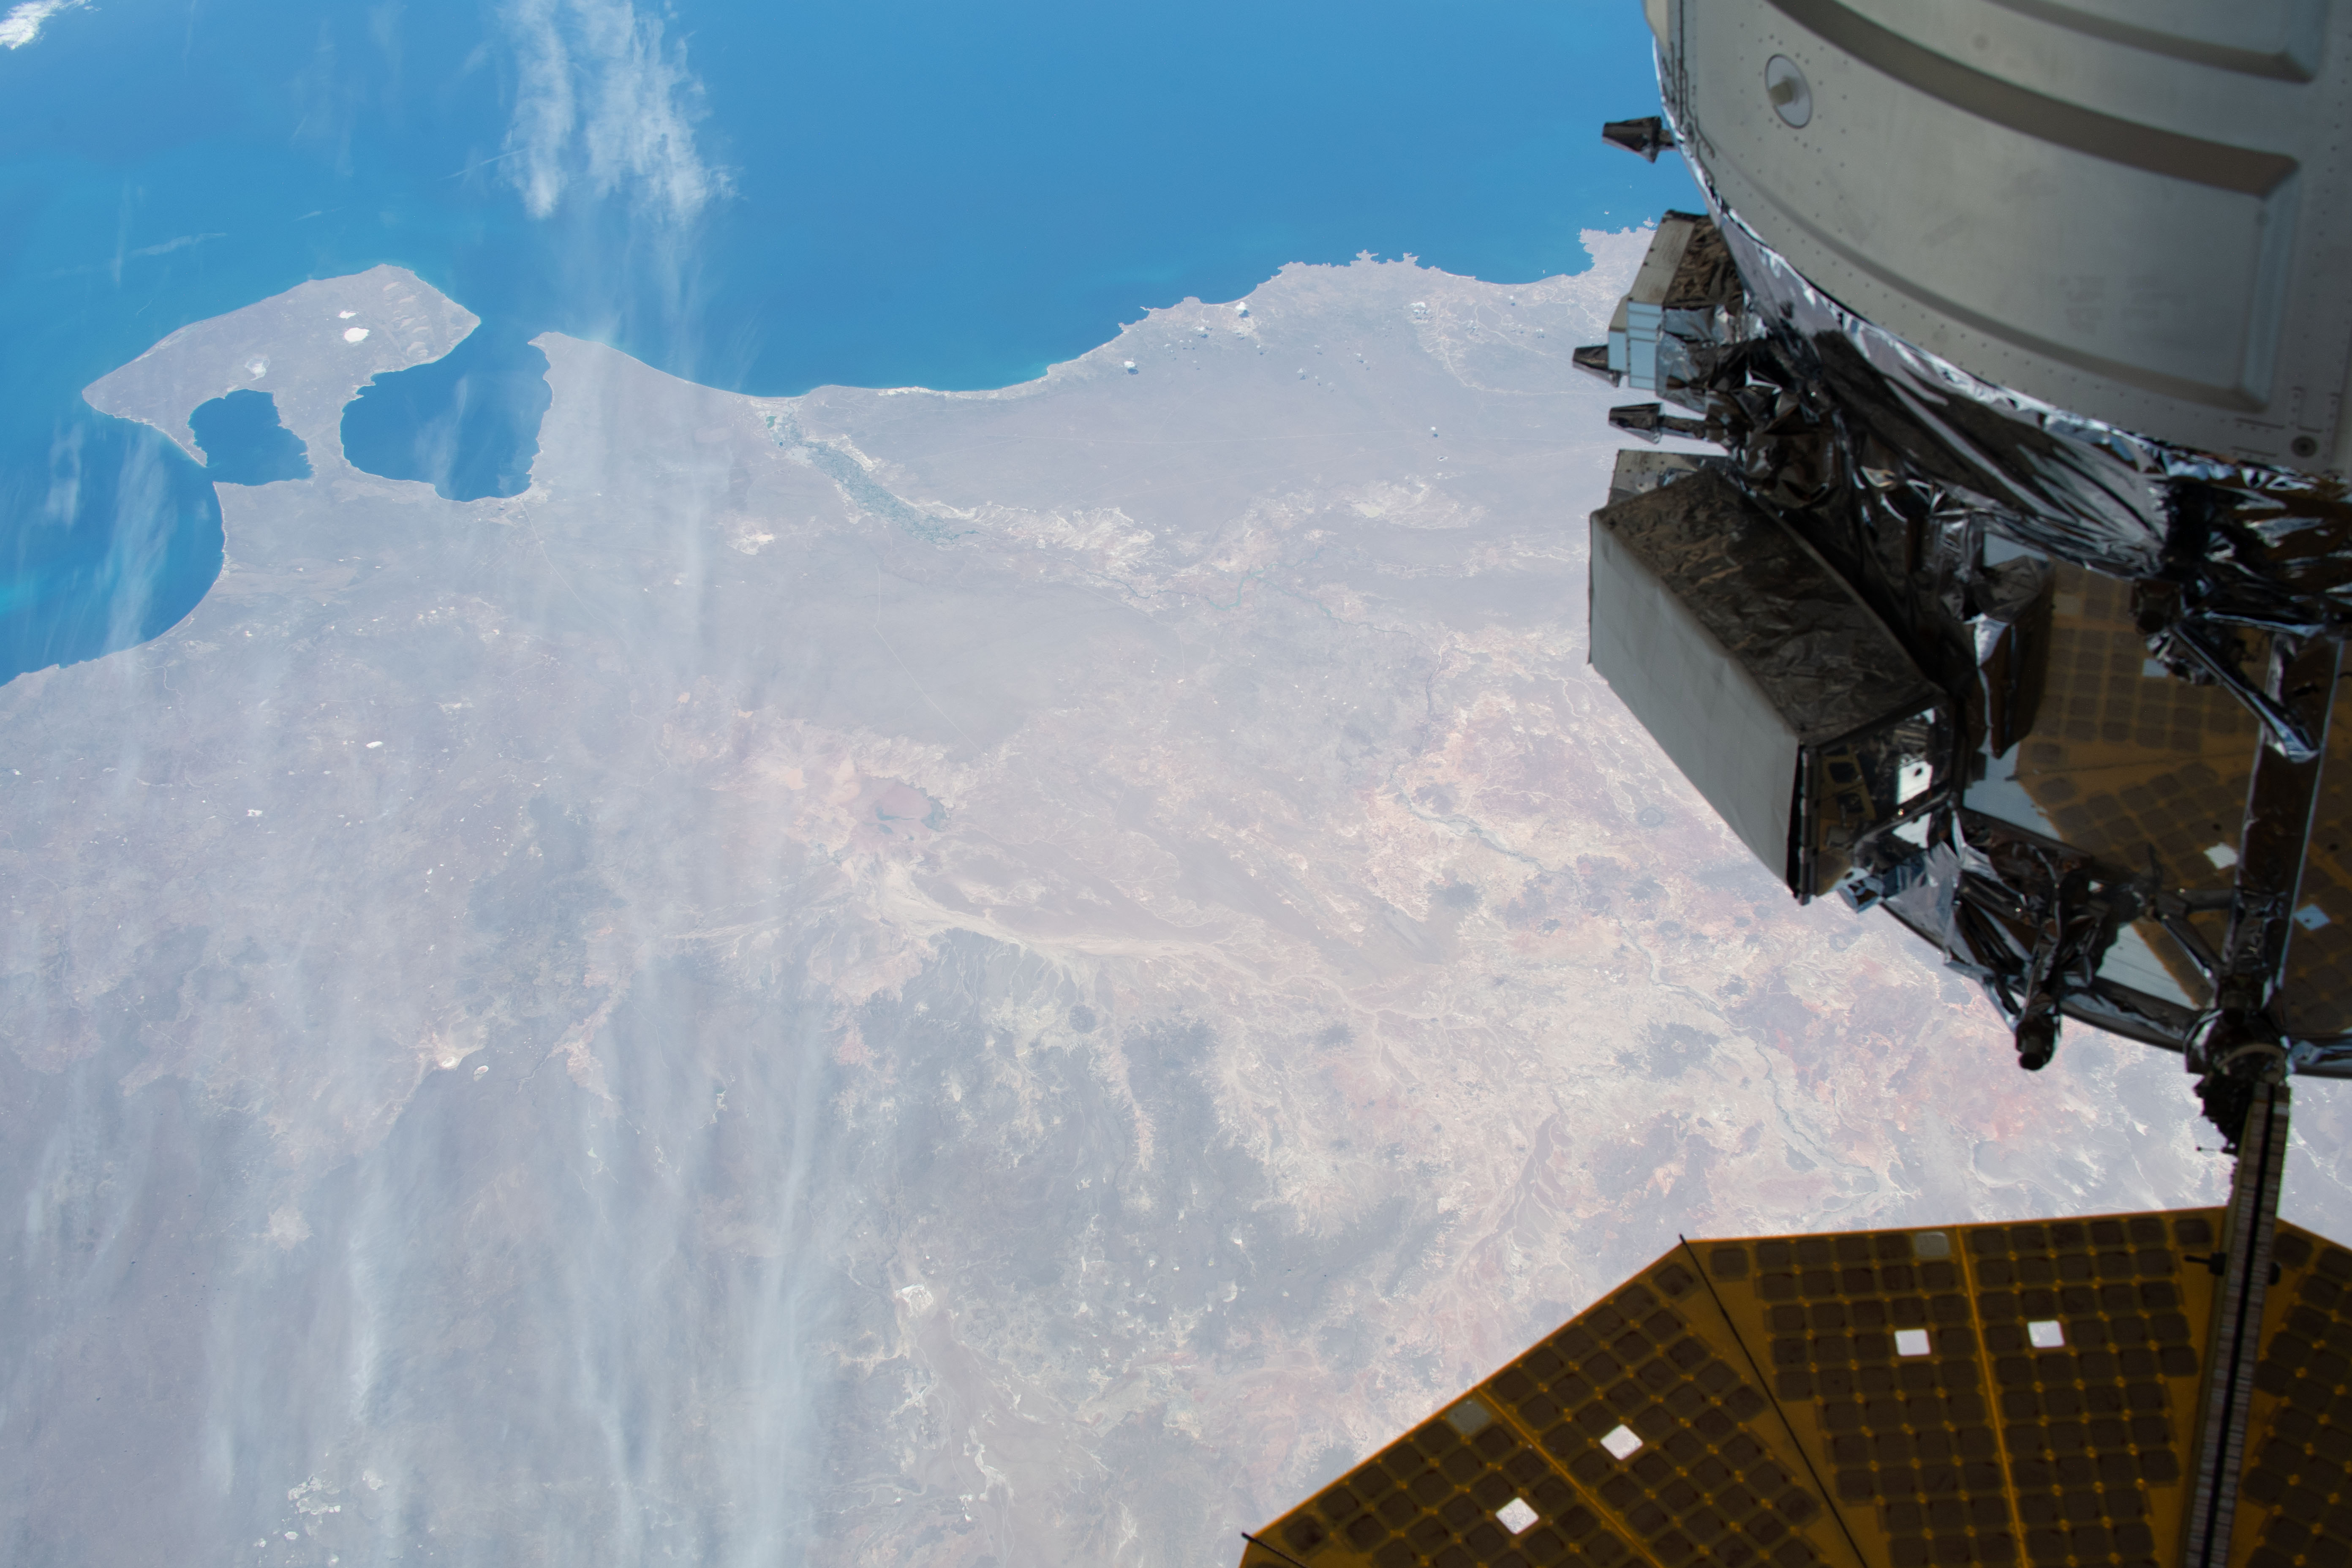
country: ARGENTINA
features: GOFLO SAN MATIAS, GOLFO NUEVO
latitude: -43.5
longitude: -67.5
